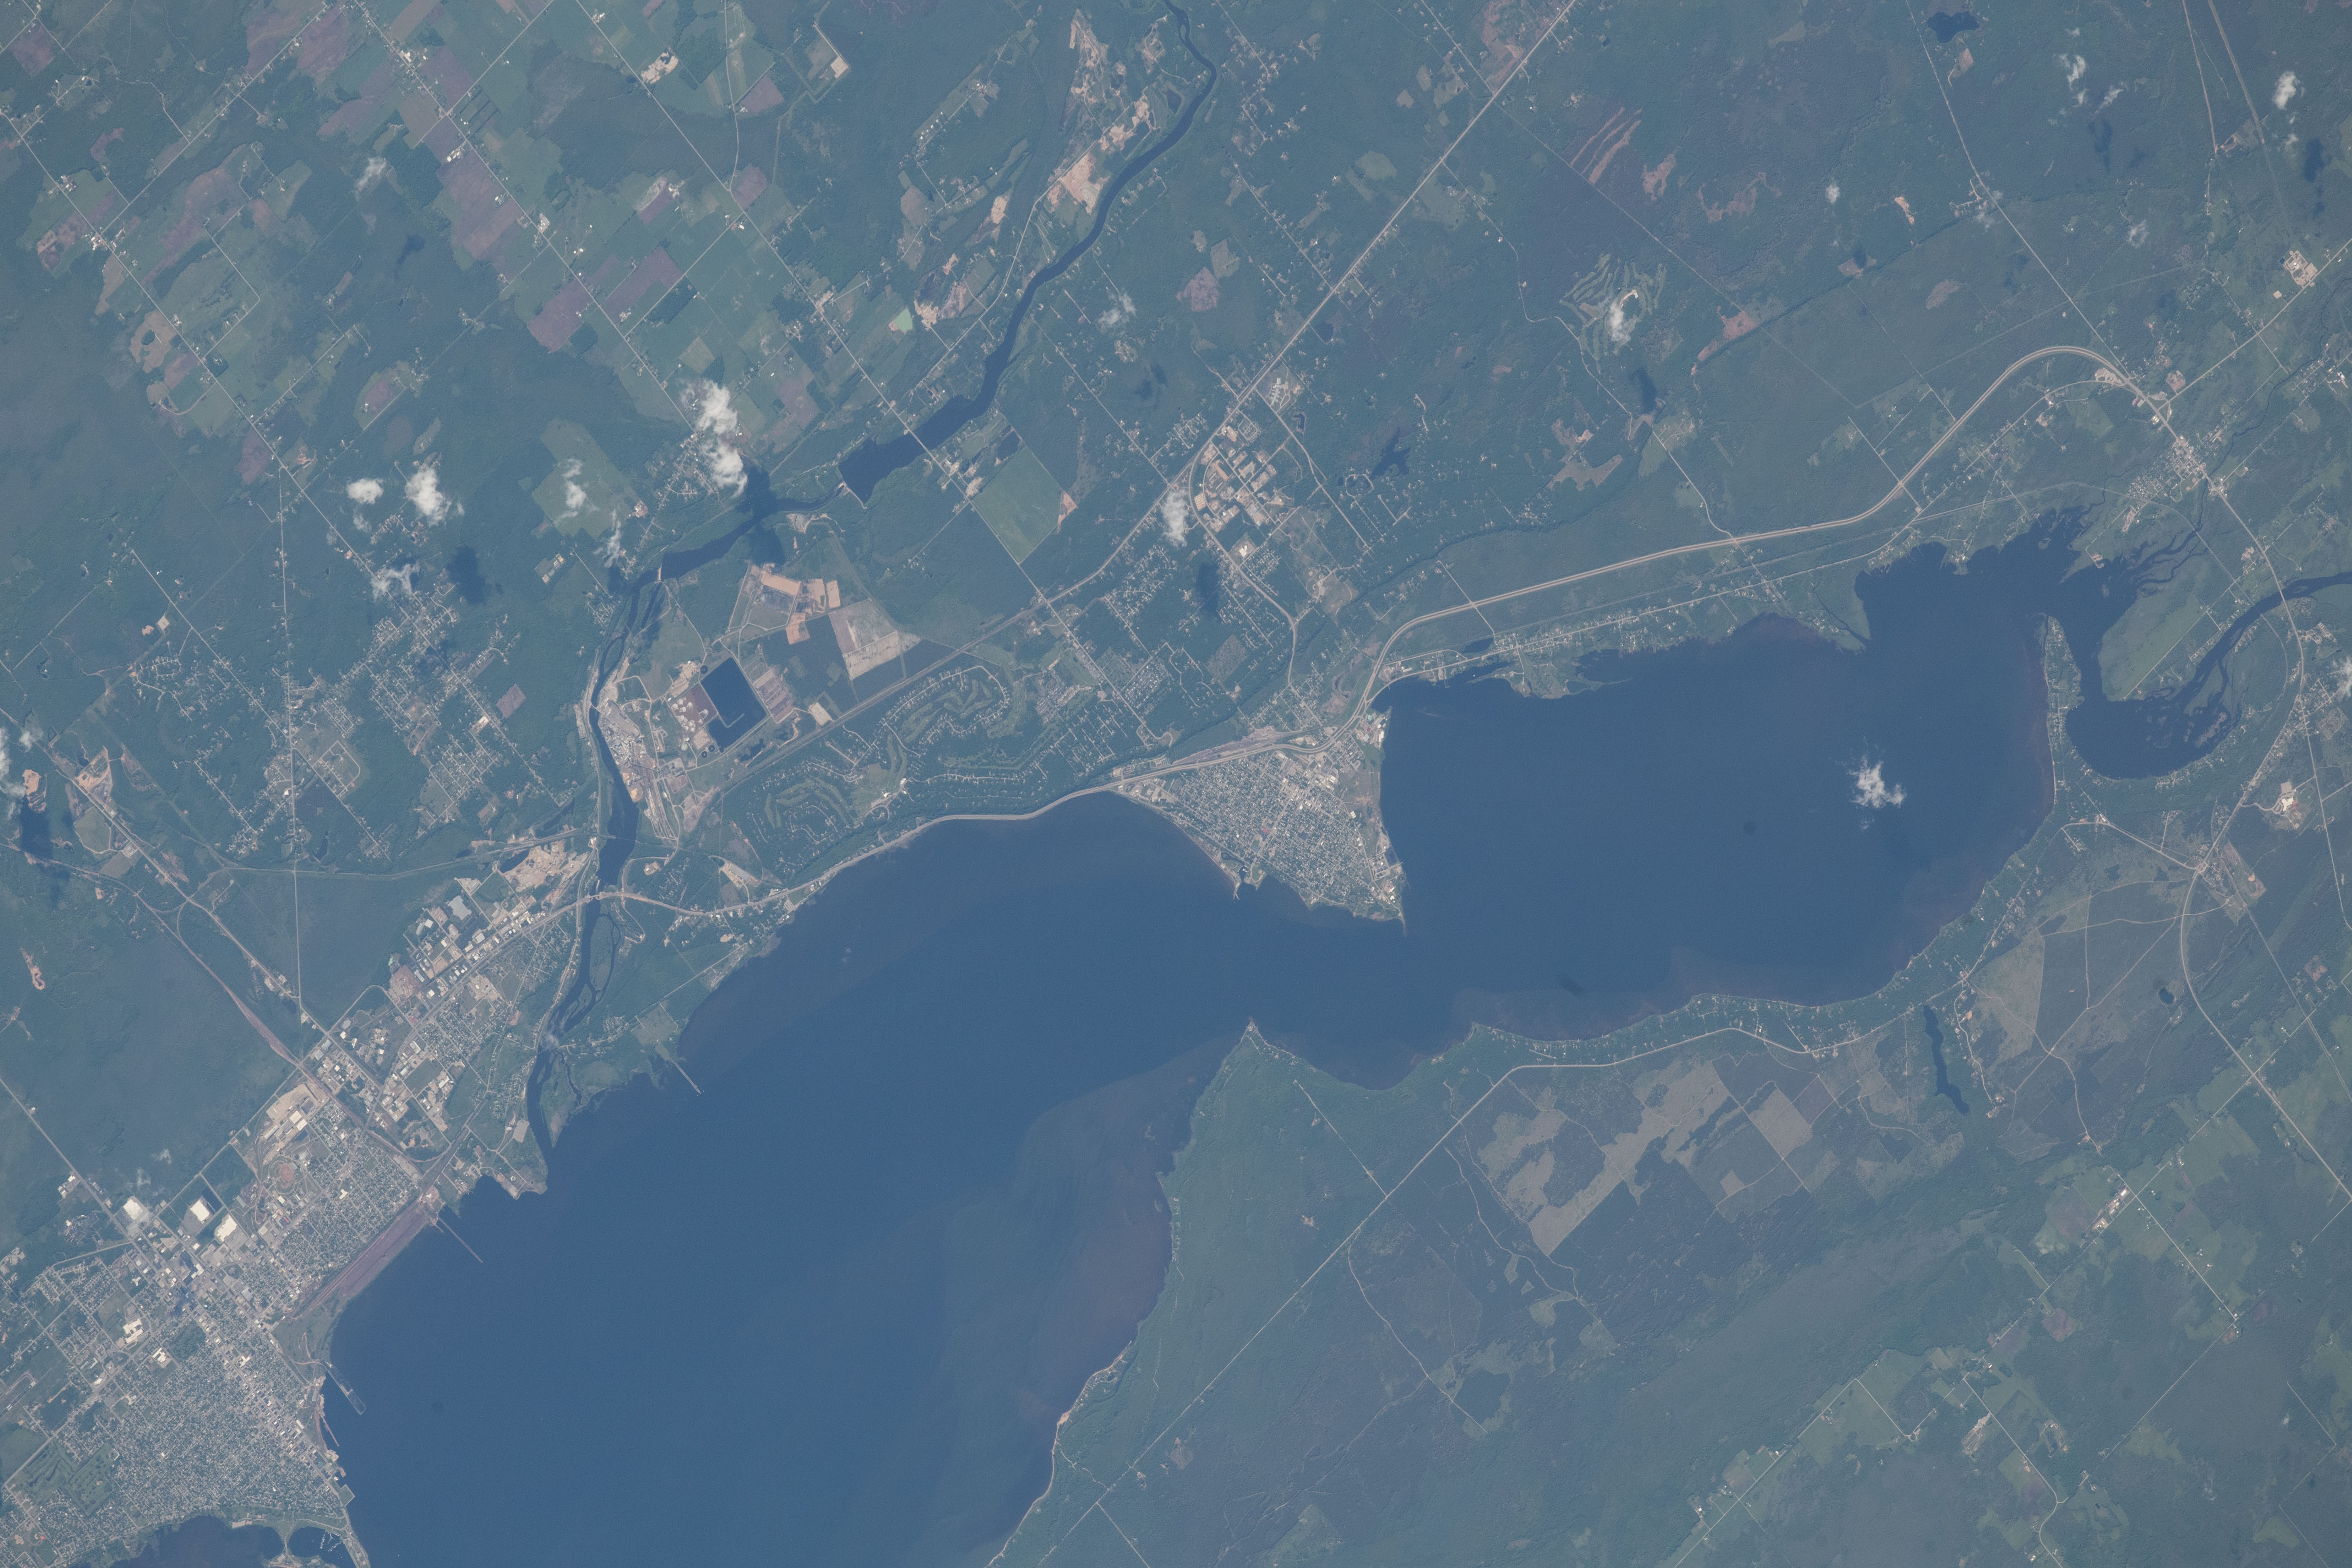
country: USA-MICHIGAN
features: LITTLE BAY DE NOC, LAKE MICHIGAN, ESCANABA, GLADSTONE, RAPID RIVER, WHITEFISH RIVER
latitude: 45.8
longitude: -87.0
